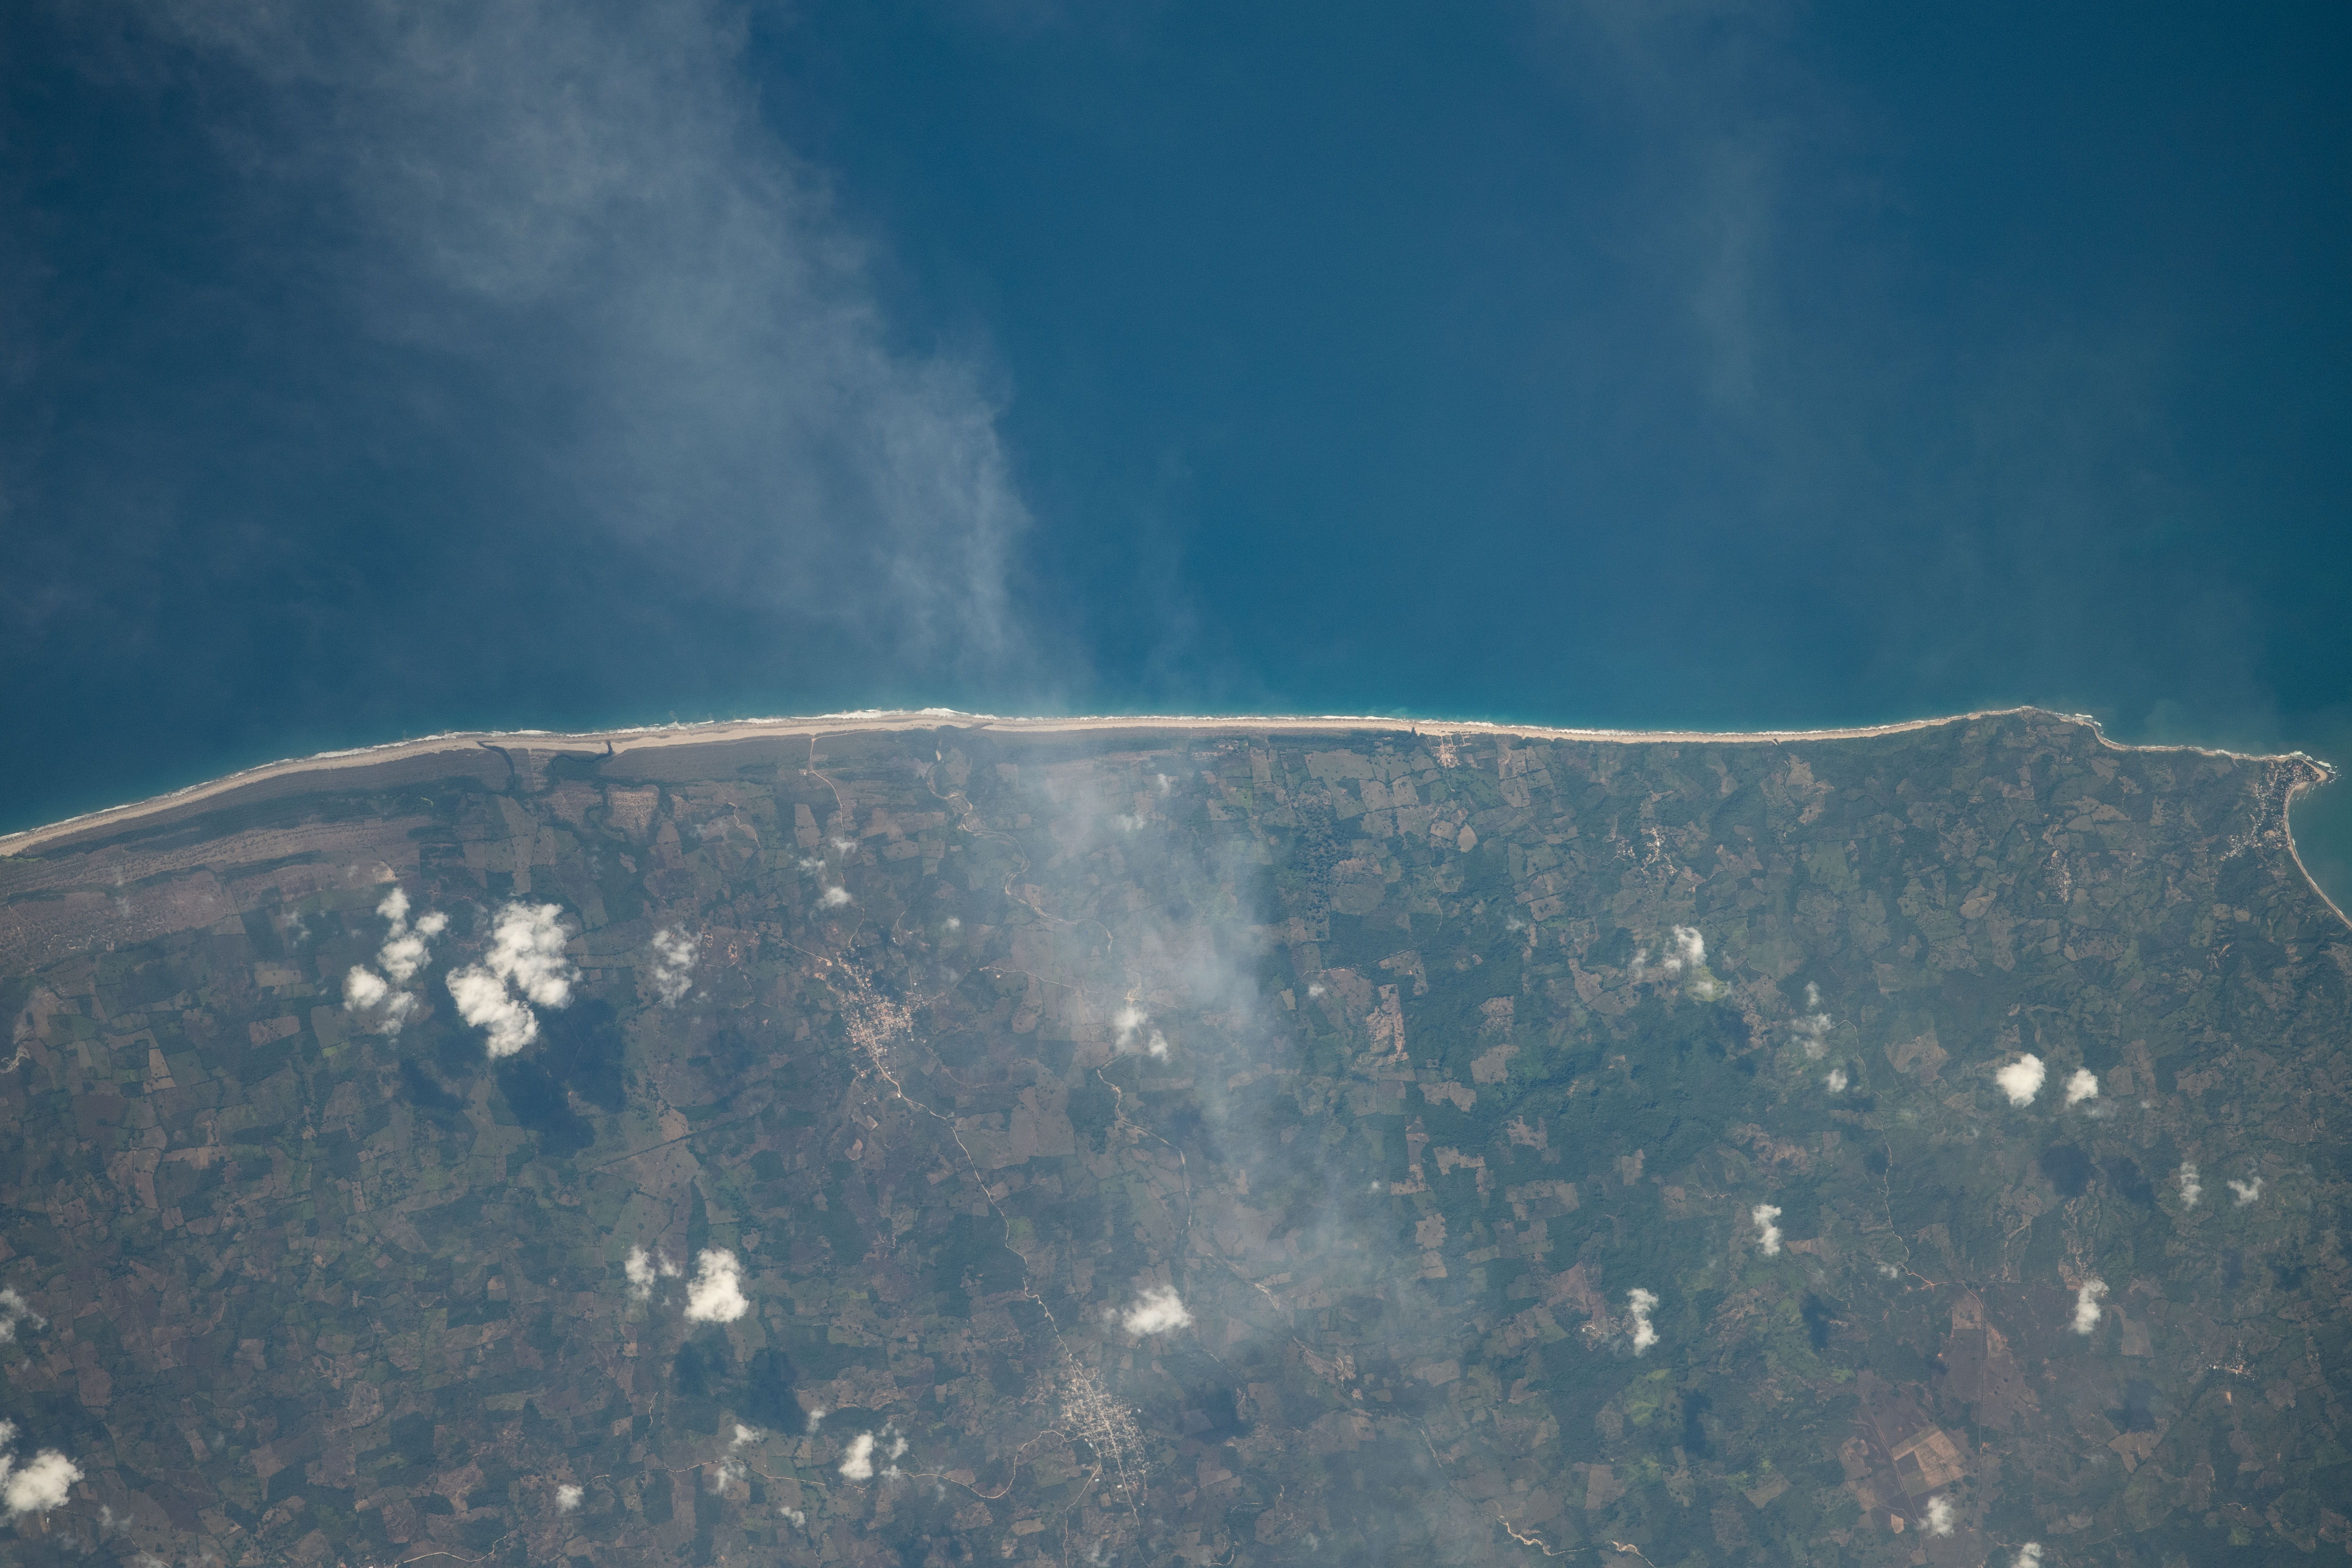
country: MEXICO
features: CULEBRA
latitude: 16.3
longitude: -98.5
